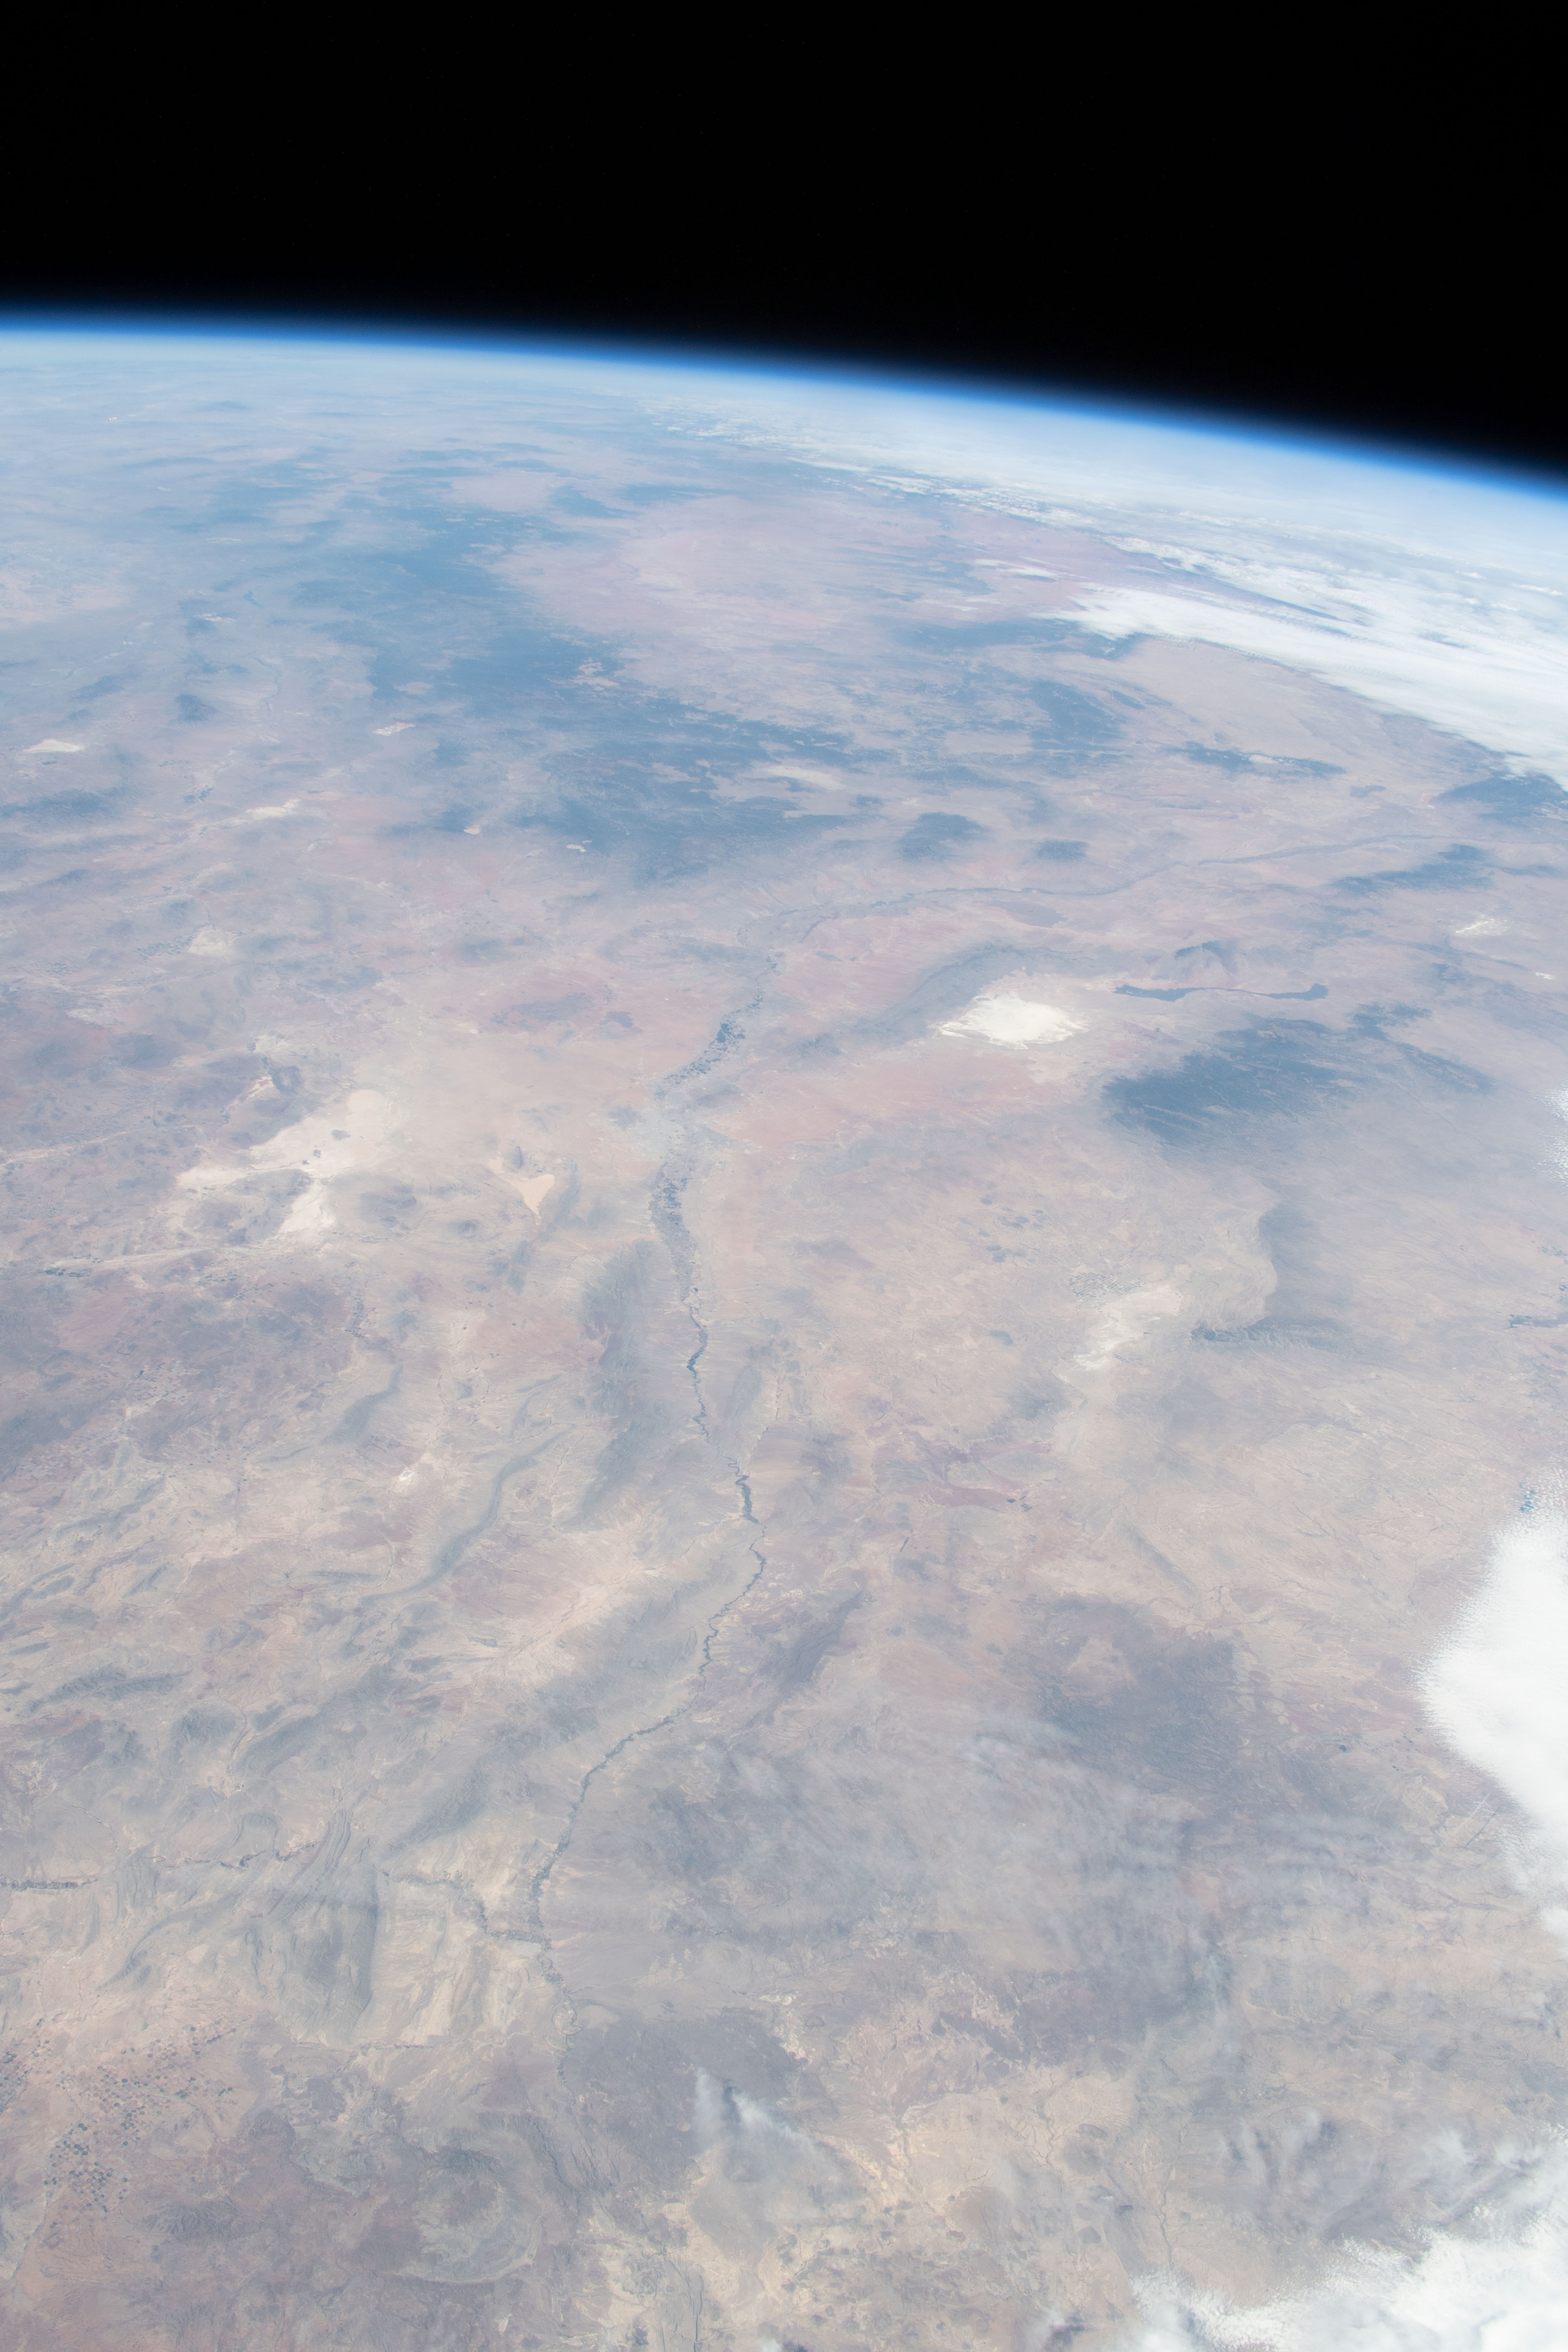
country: USA-NEW MEXICO
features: WHITE SAND DESERT, CHIHUAHUAN DESERT, BIG BEND DESERT, MOGOLLON RIM
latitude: 32.0
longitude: -106.5
